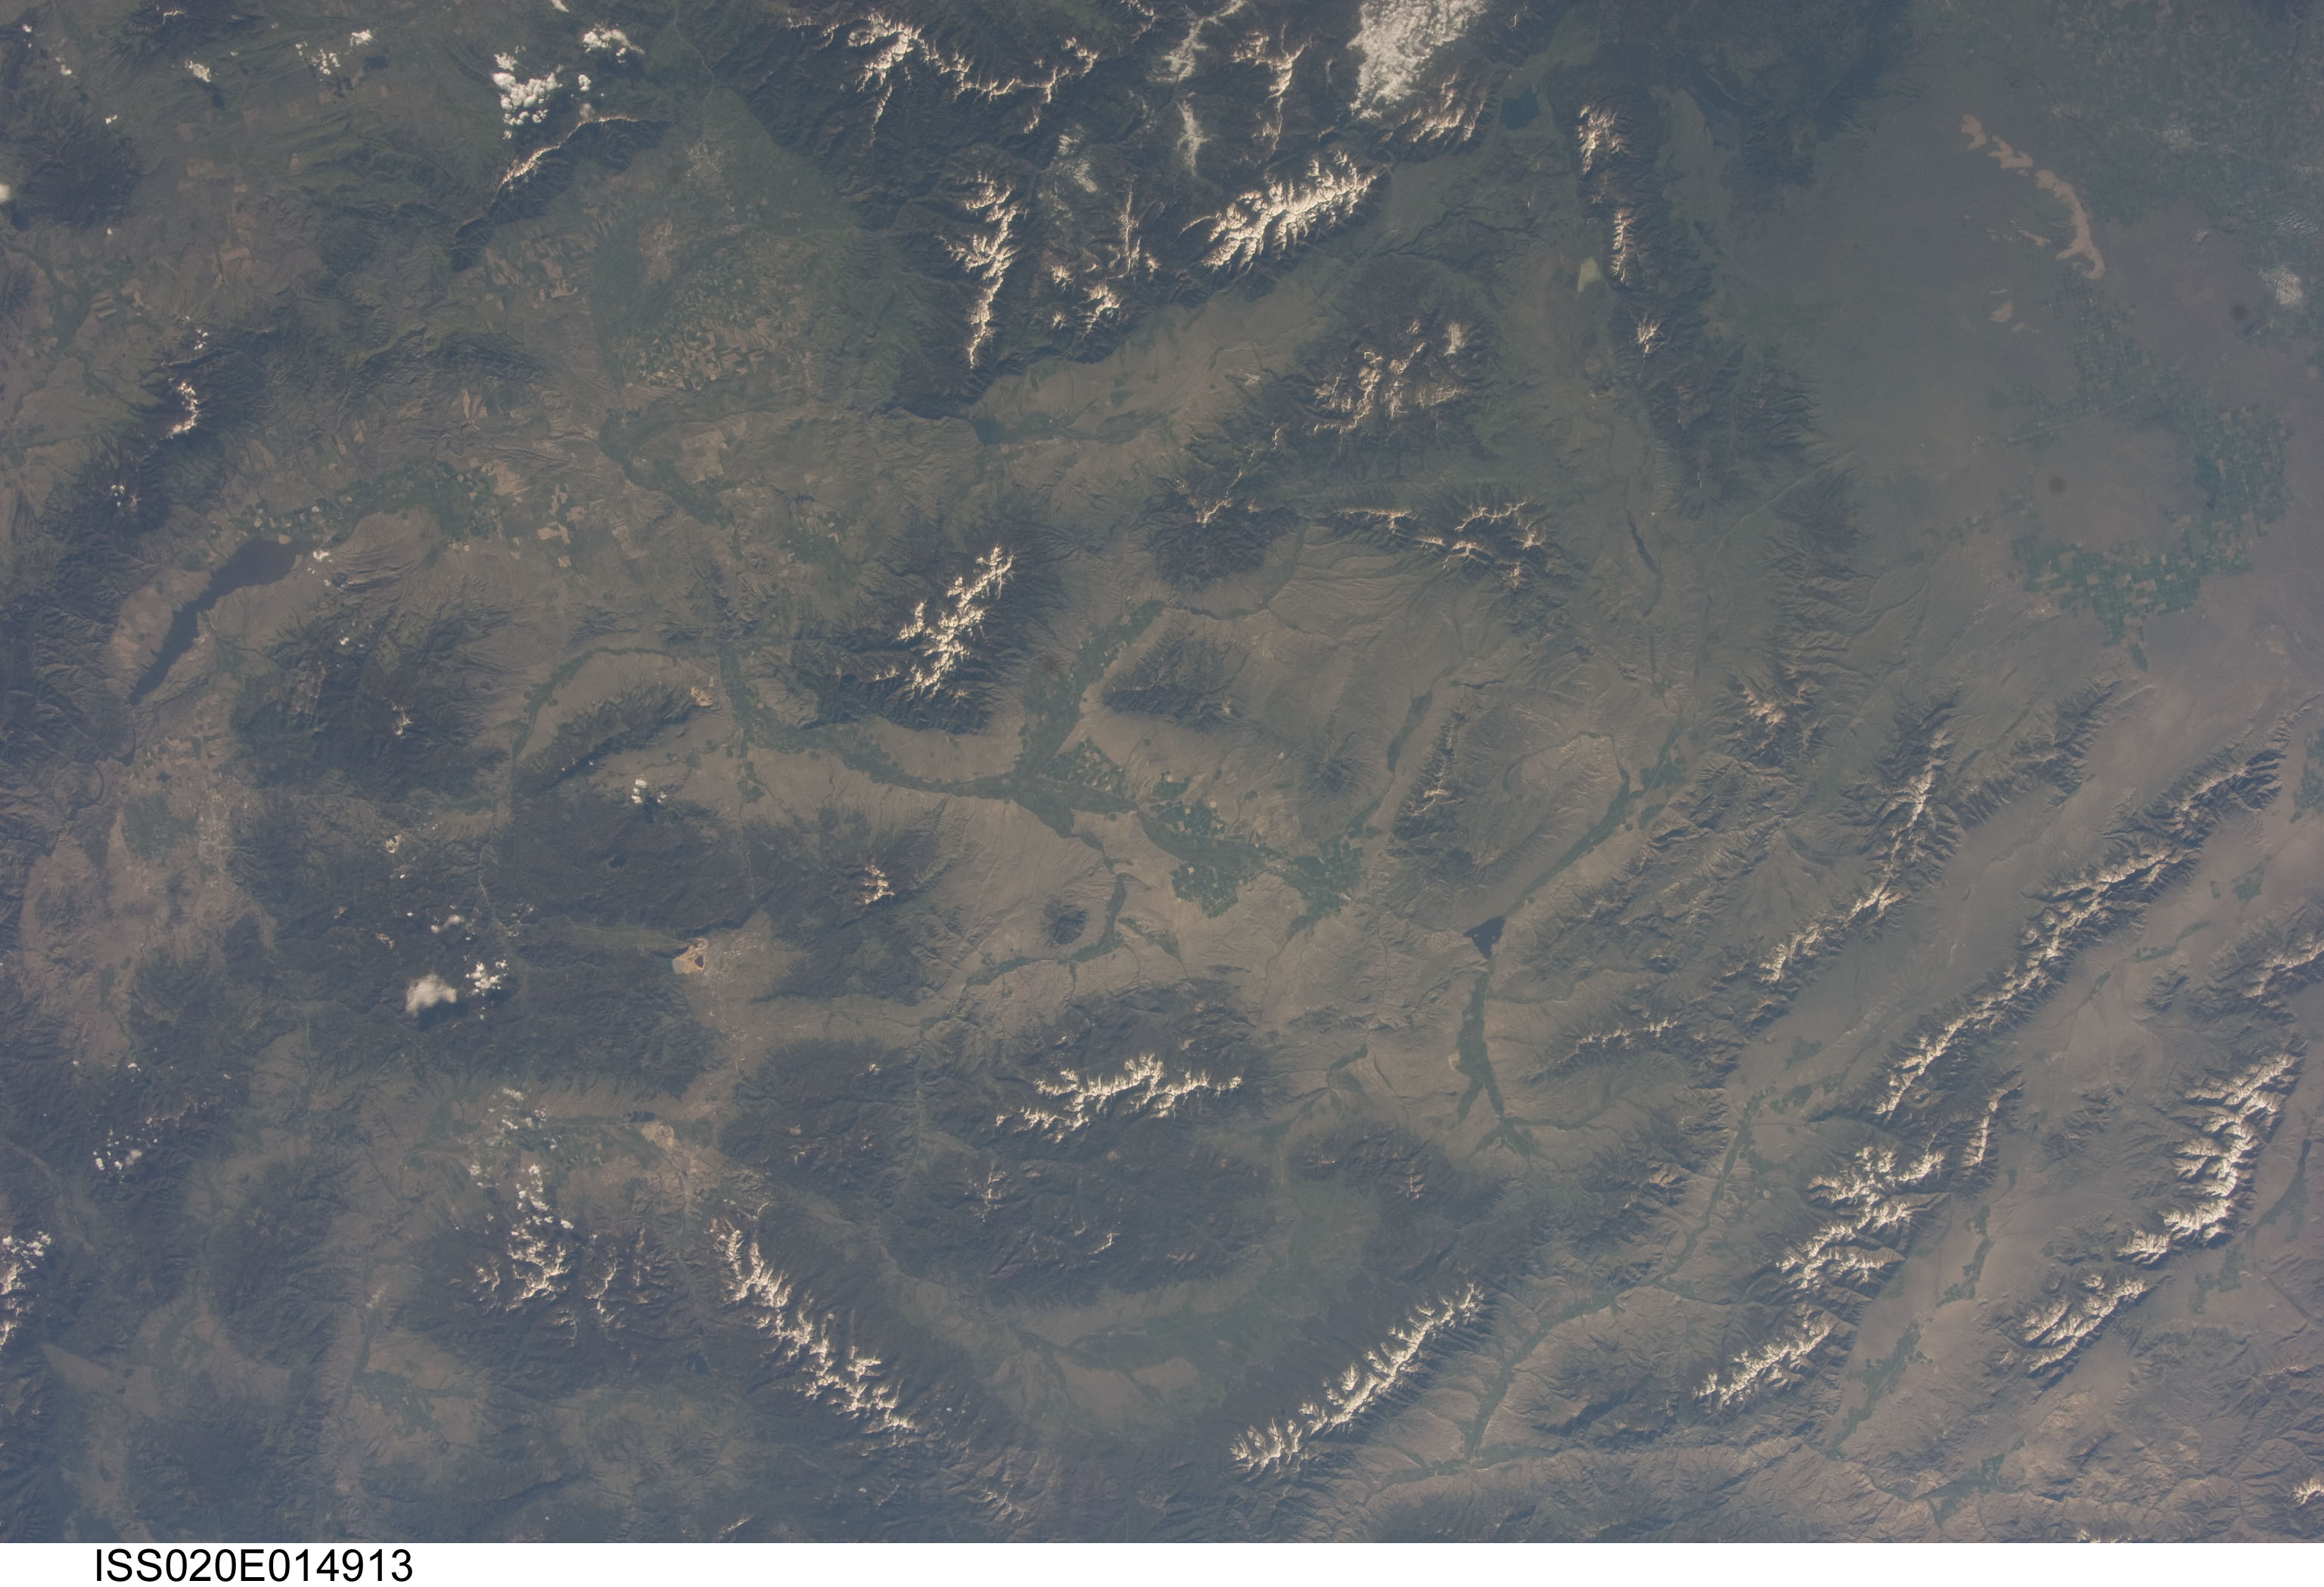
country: USA-MONTANA
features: HELENA,MONTANA,IDAHO,BUTTE,CLARK CANYON RESERVOIR,ENNIS LAKE,YANKEE DOODLE TAILINGS POND,BEAVERHEAD-DEERLODGE NATIONAL FOREST,BOZEMAN,HOLLOWTOP MOUNTAIN,ANACONDA,MCCARTNEY MOUNTAIN
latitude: 45.5
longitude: -112.5
